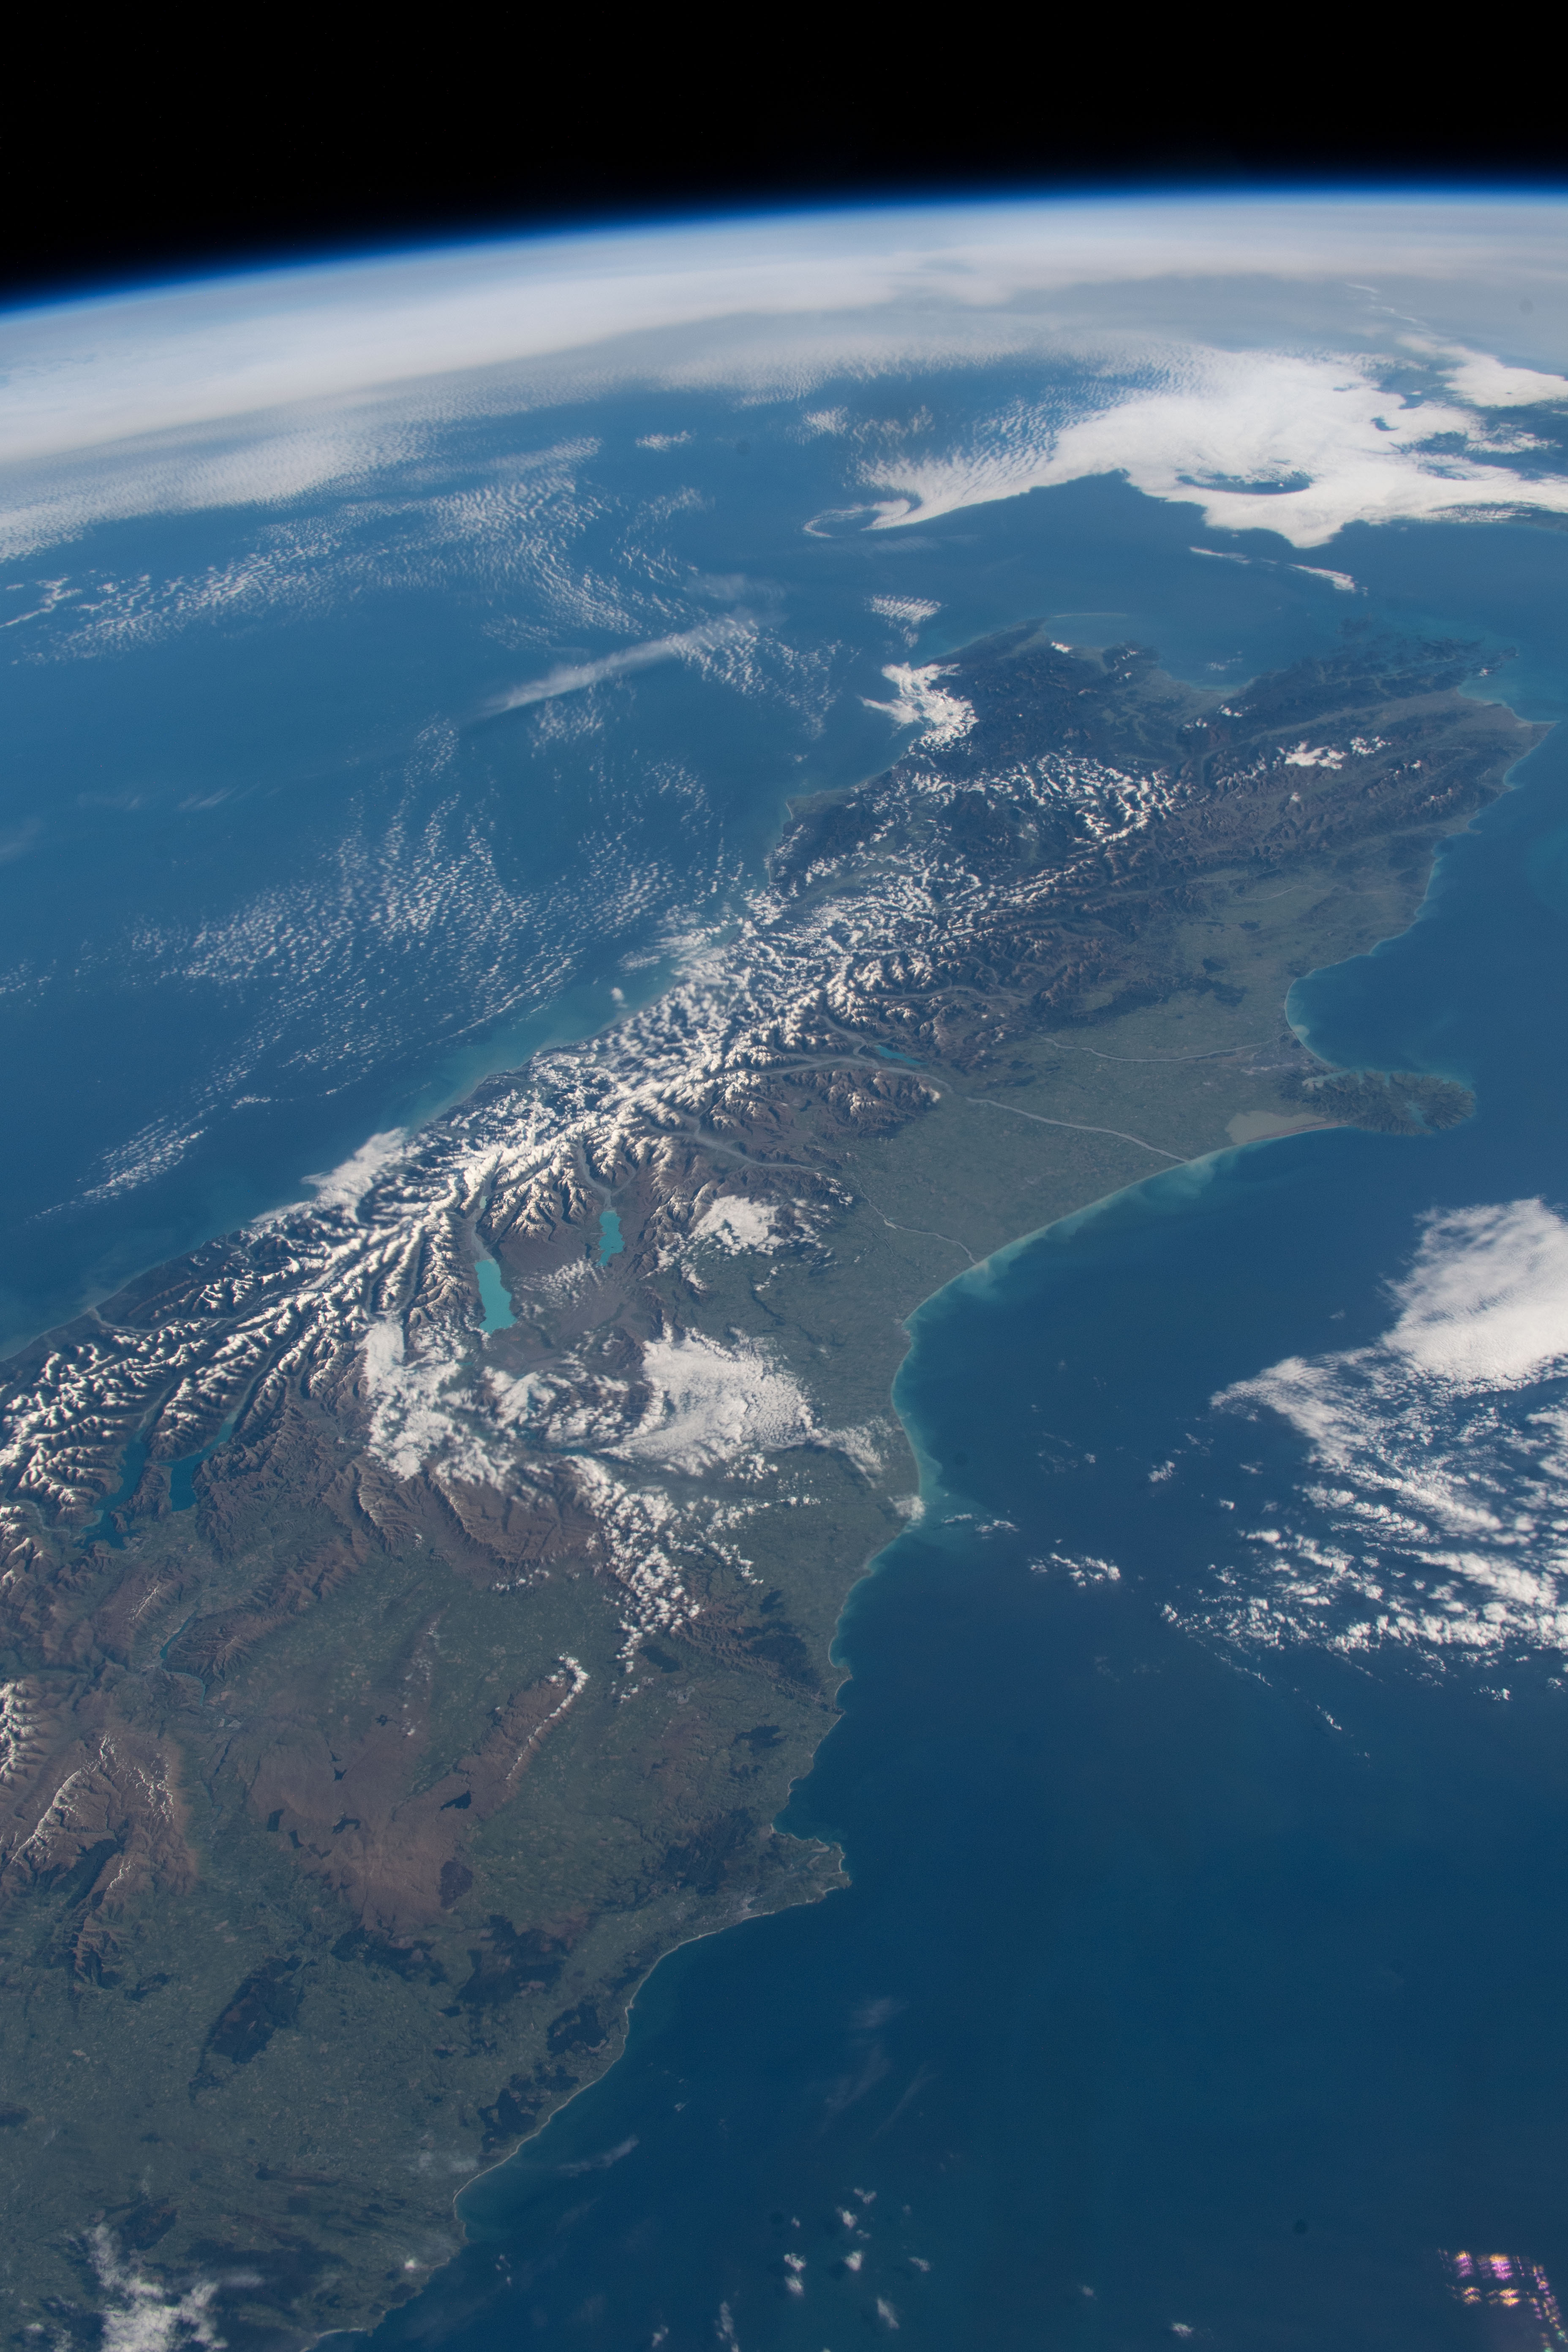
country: NEW ZEALAND-SI
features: NEW ZELAND, SOUTH ISLAND, SOUTHERN ALPS MOUNTAINS, LAKE PUKAKI, LAKE TEKAPO
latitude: -43.5
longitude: 171.5
